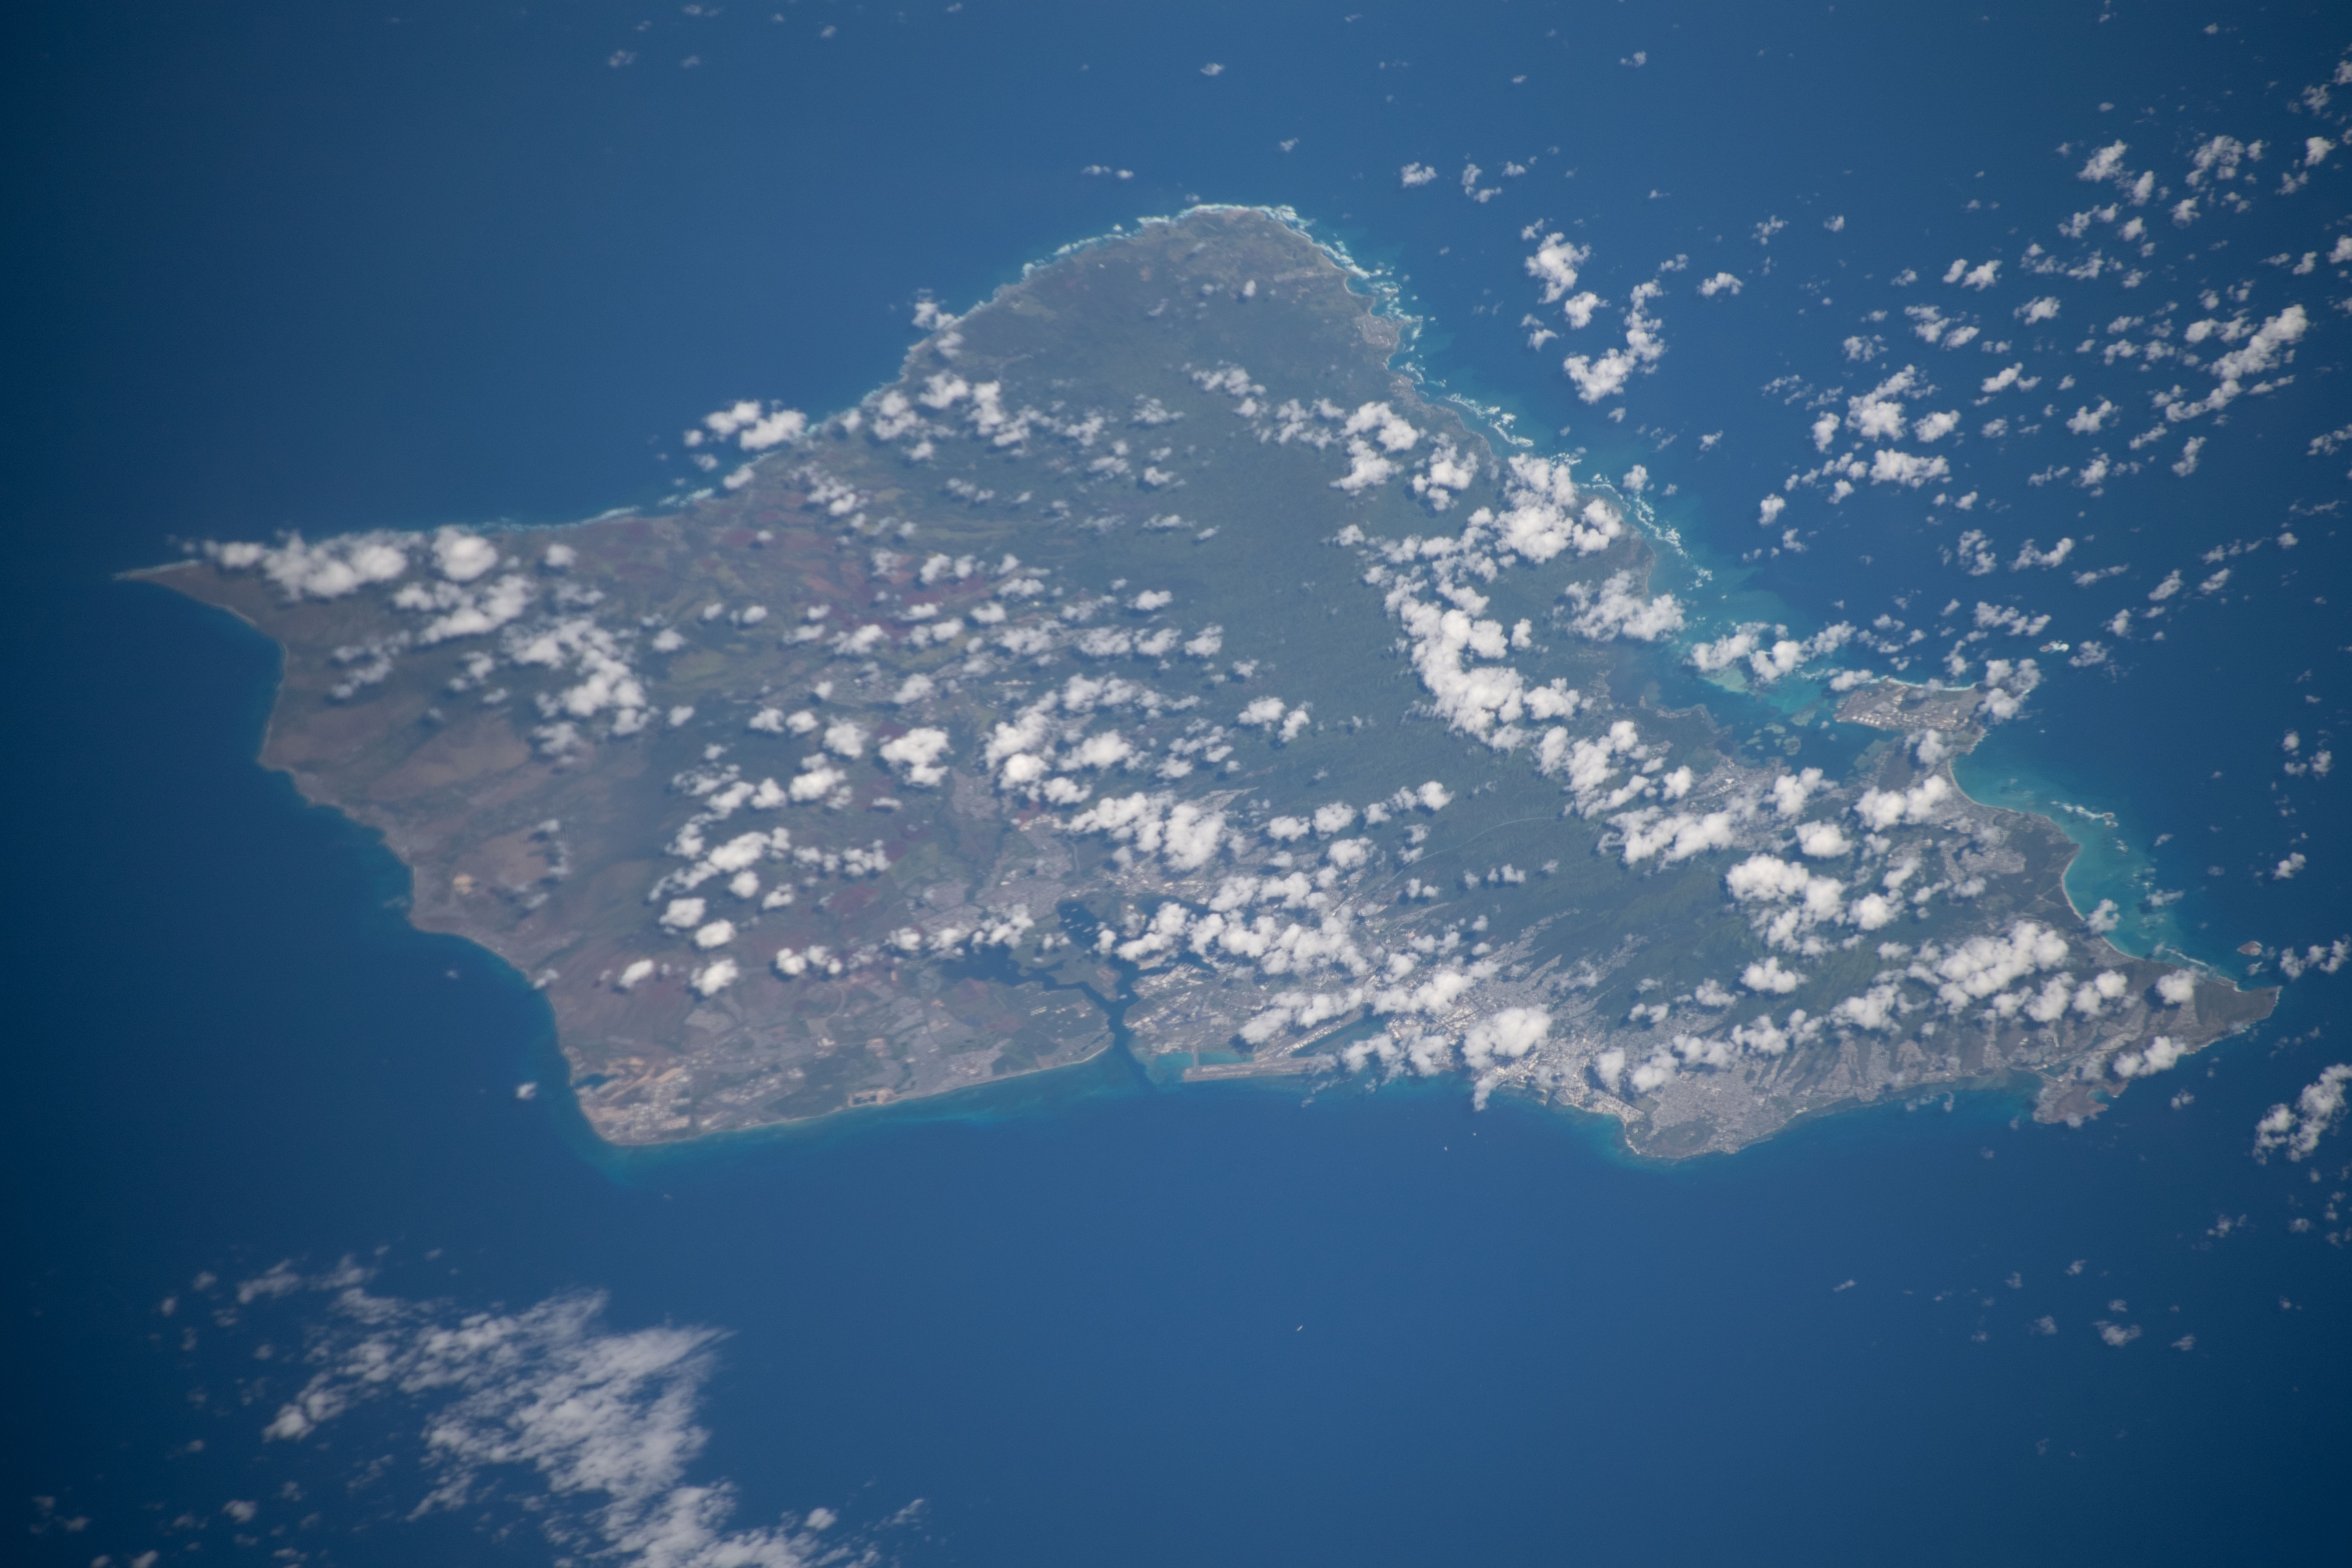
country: USA-HAWAII
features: O'AHU, WAIMALU, PEARL CITY, PEARL HARBOR
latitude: 21.4
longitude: -158.0
